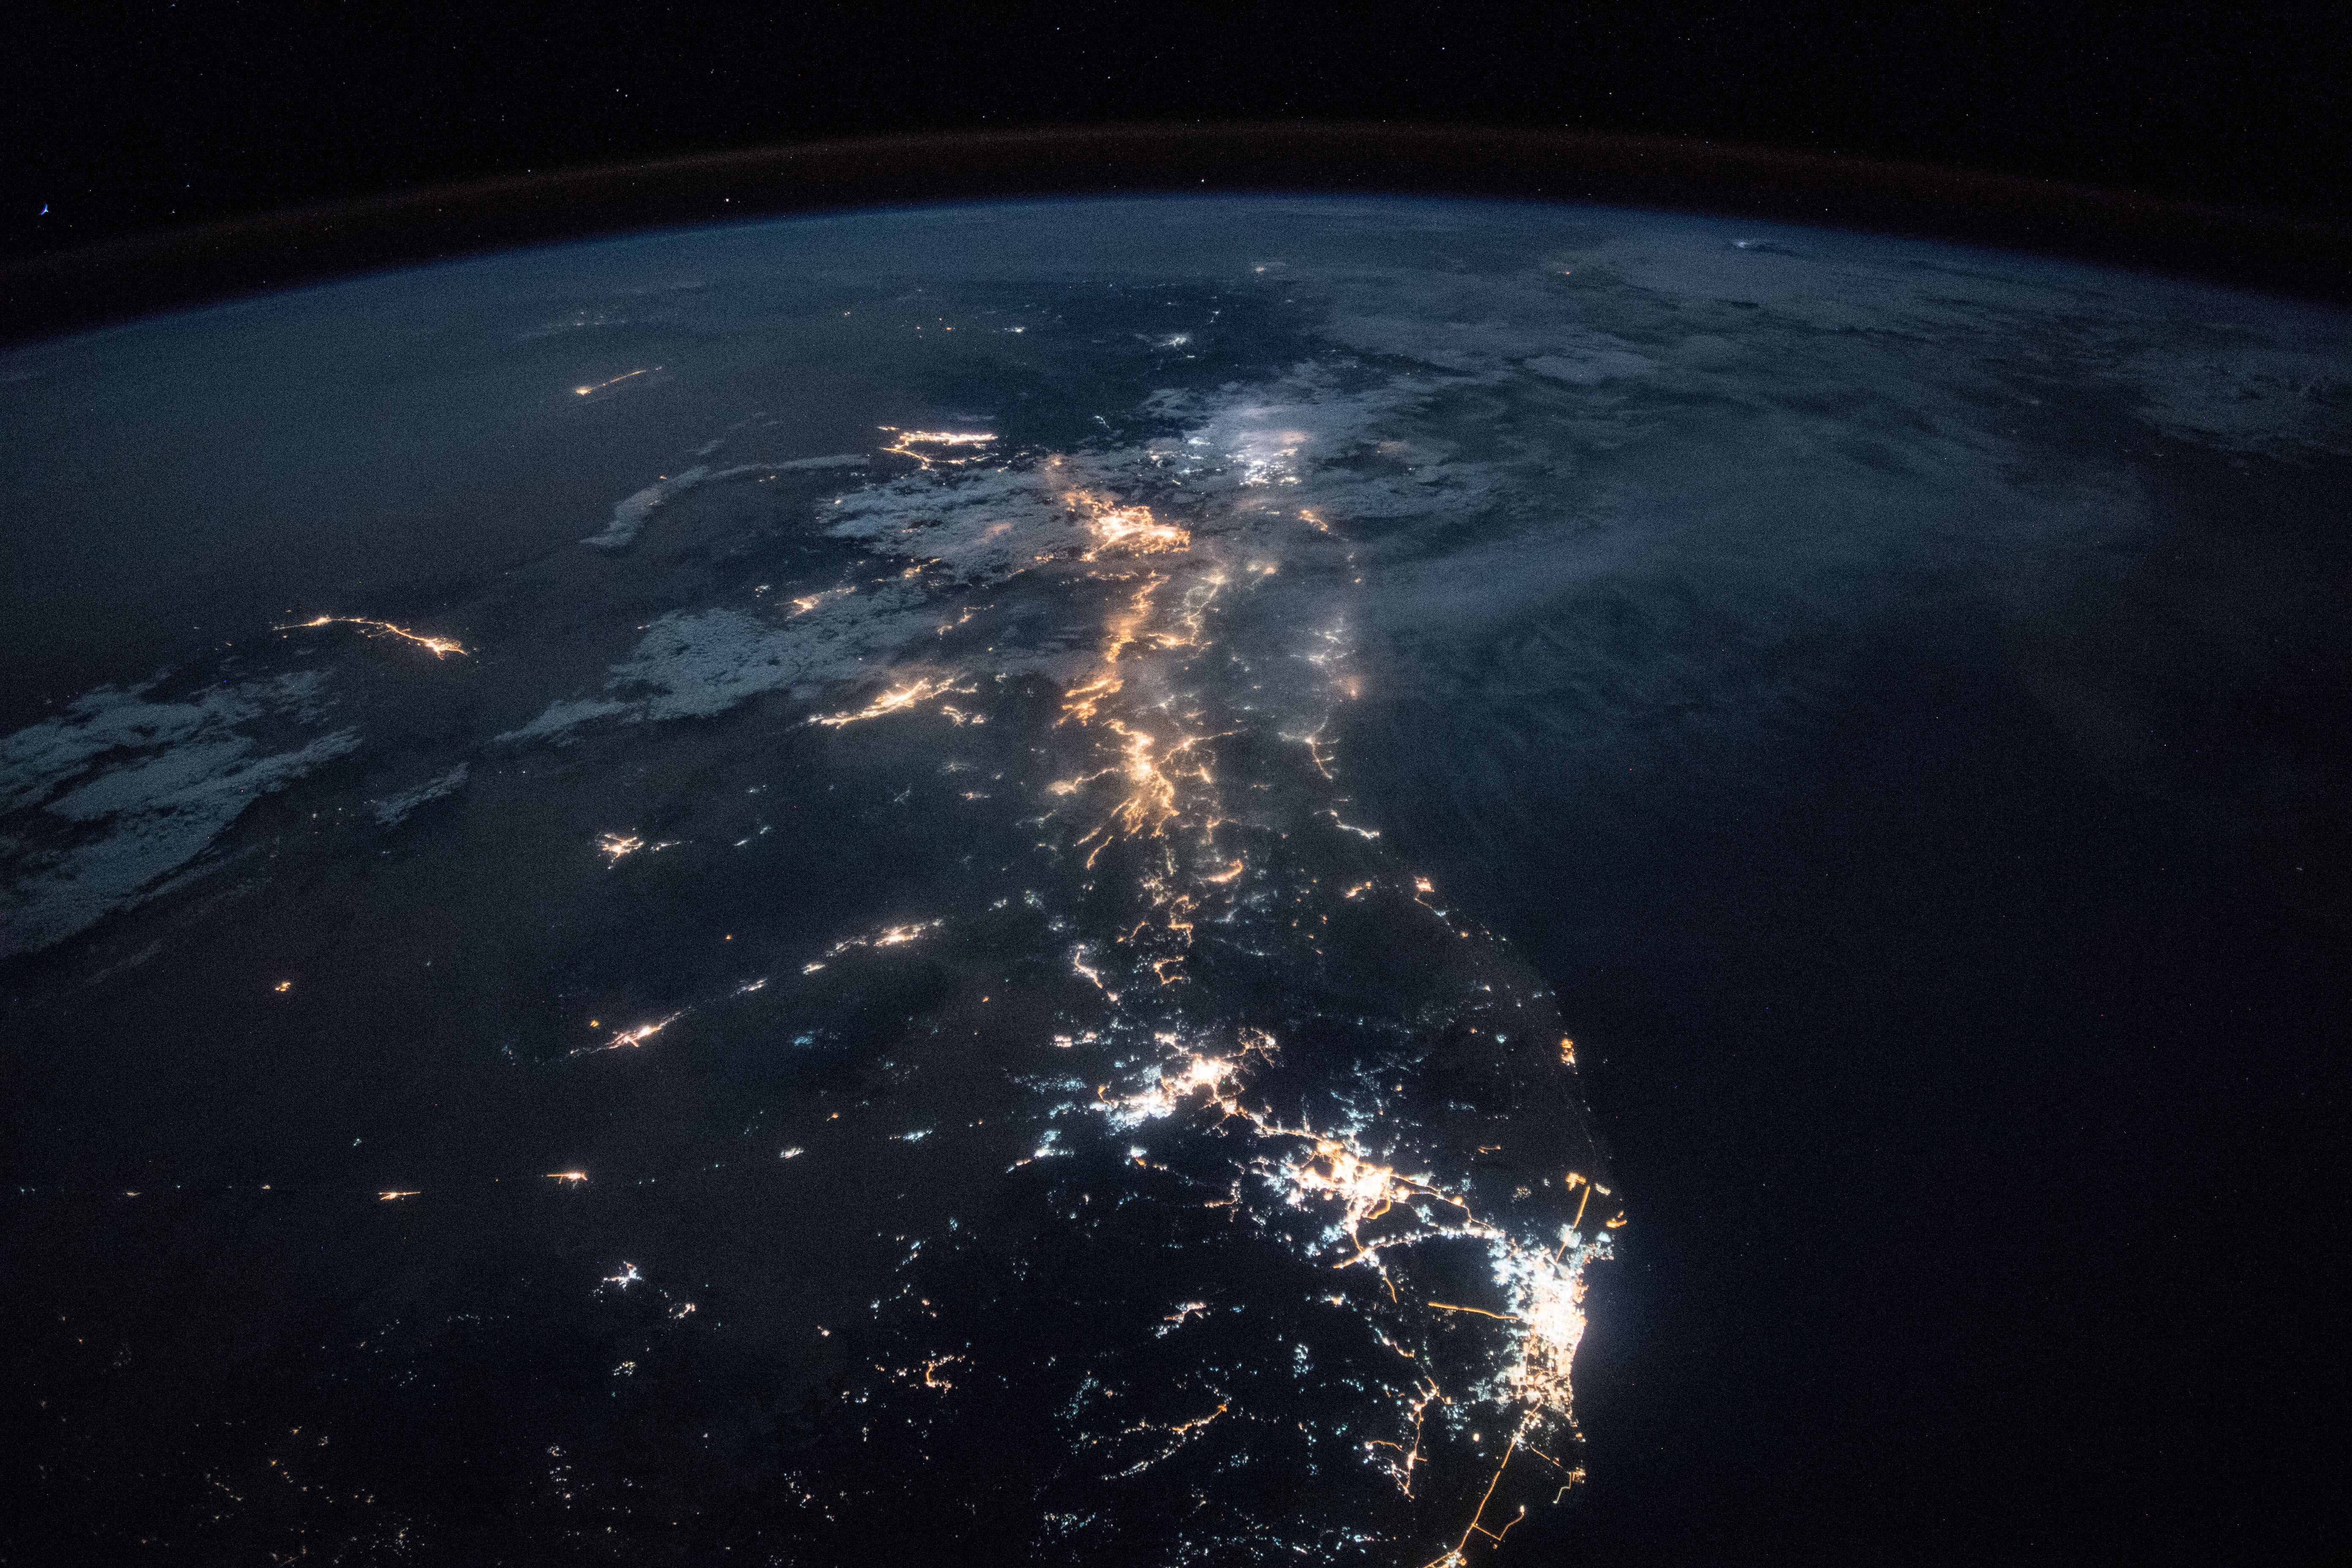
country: SAUDI ARABIA
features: MECCA CITY, ASIR MOUNTAINS, BISHAH CITY, AL MAKHWAK CITY, AL BAHAH CITY, LEDDAH CITY, AL AQIQ CITY, RED SEA, NIGHT, EARTH LIMB
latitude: 20.1
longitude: 41.1
